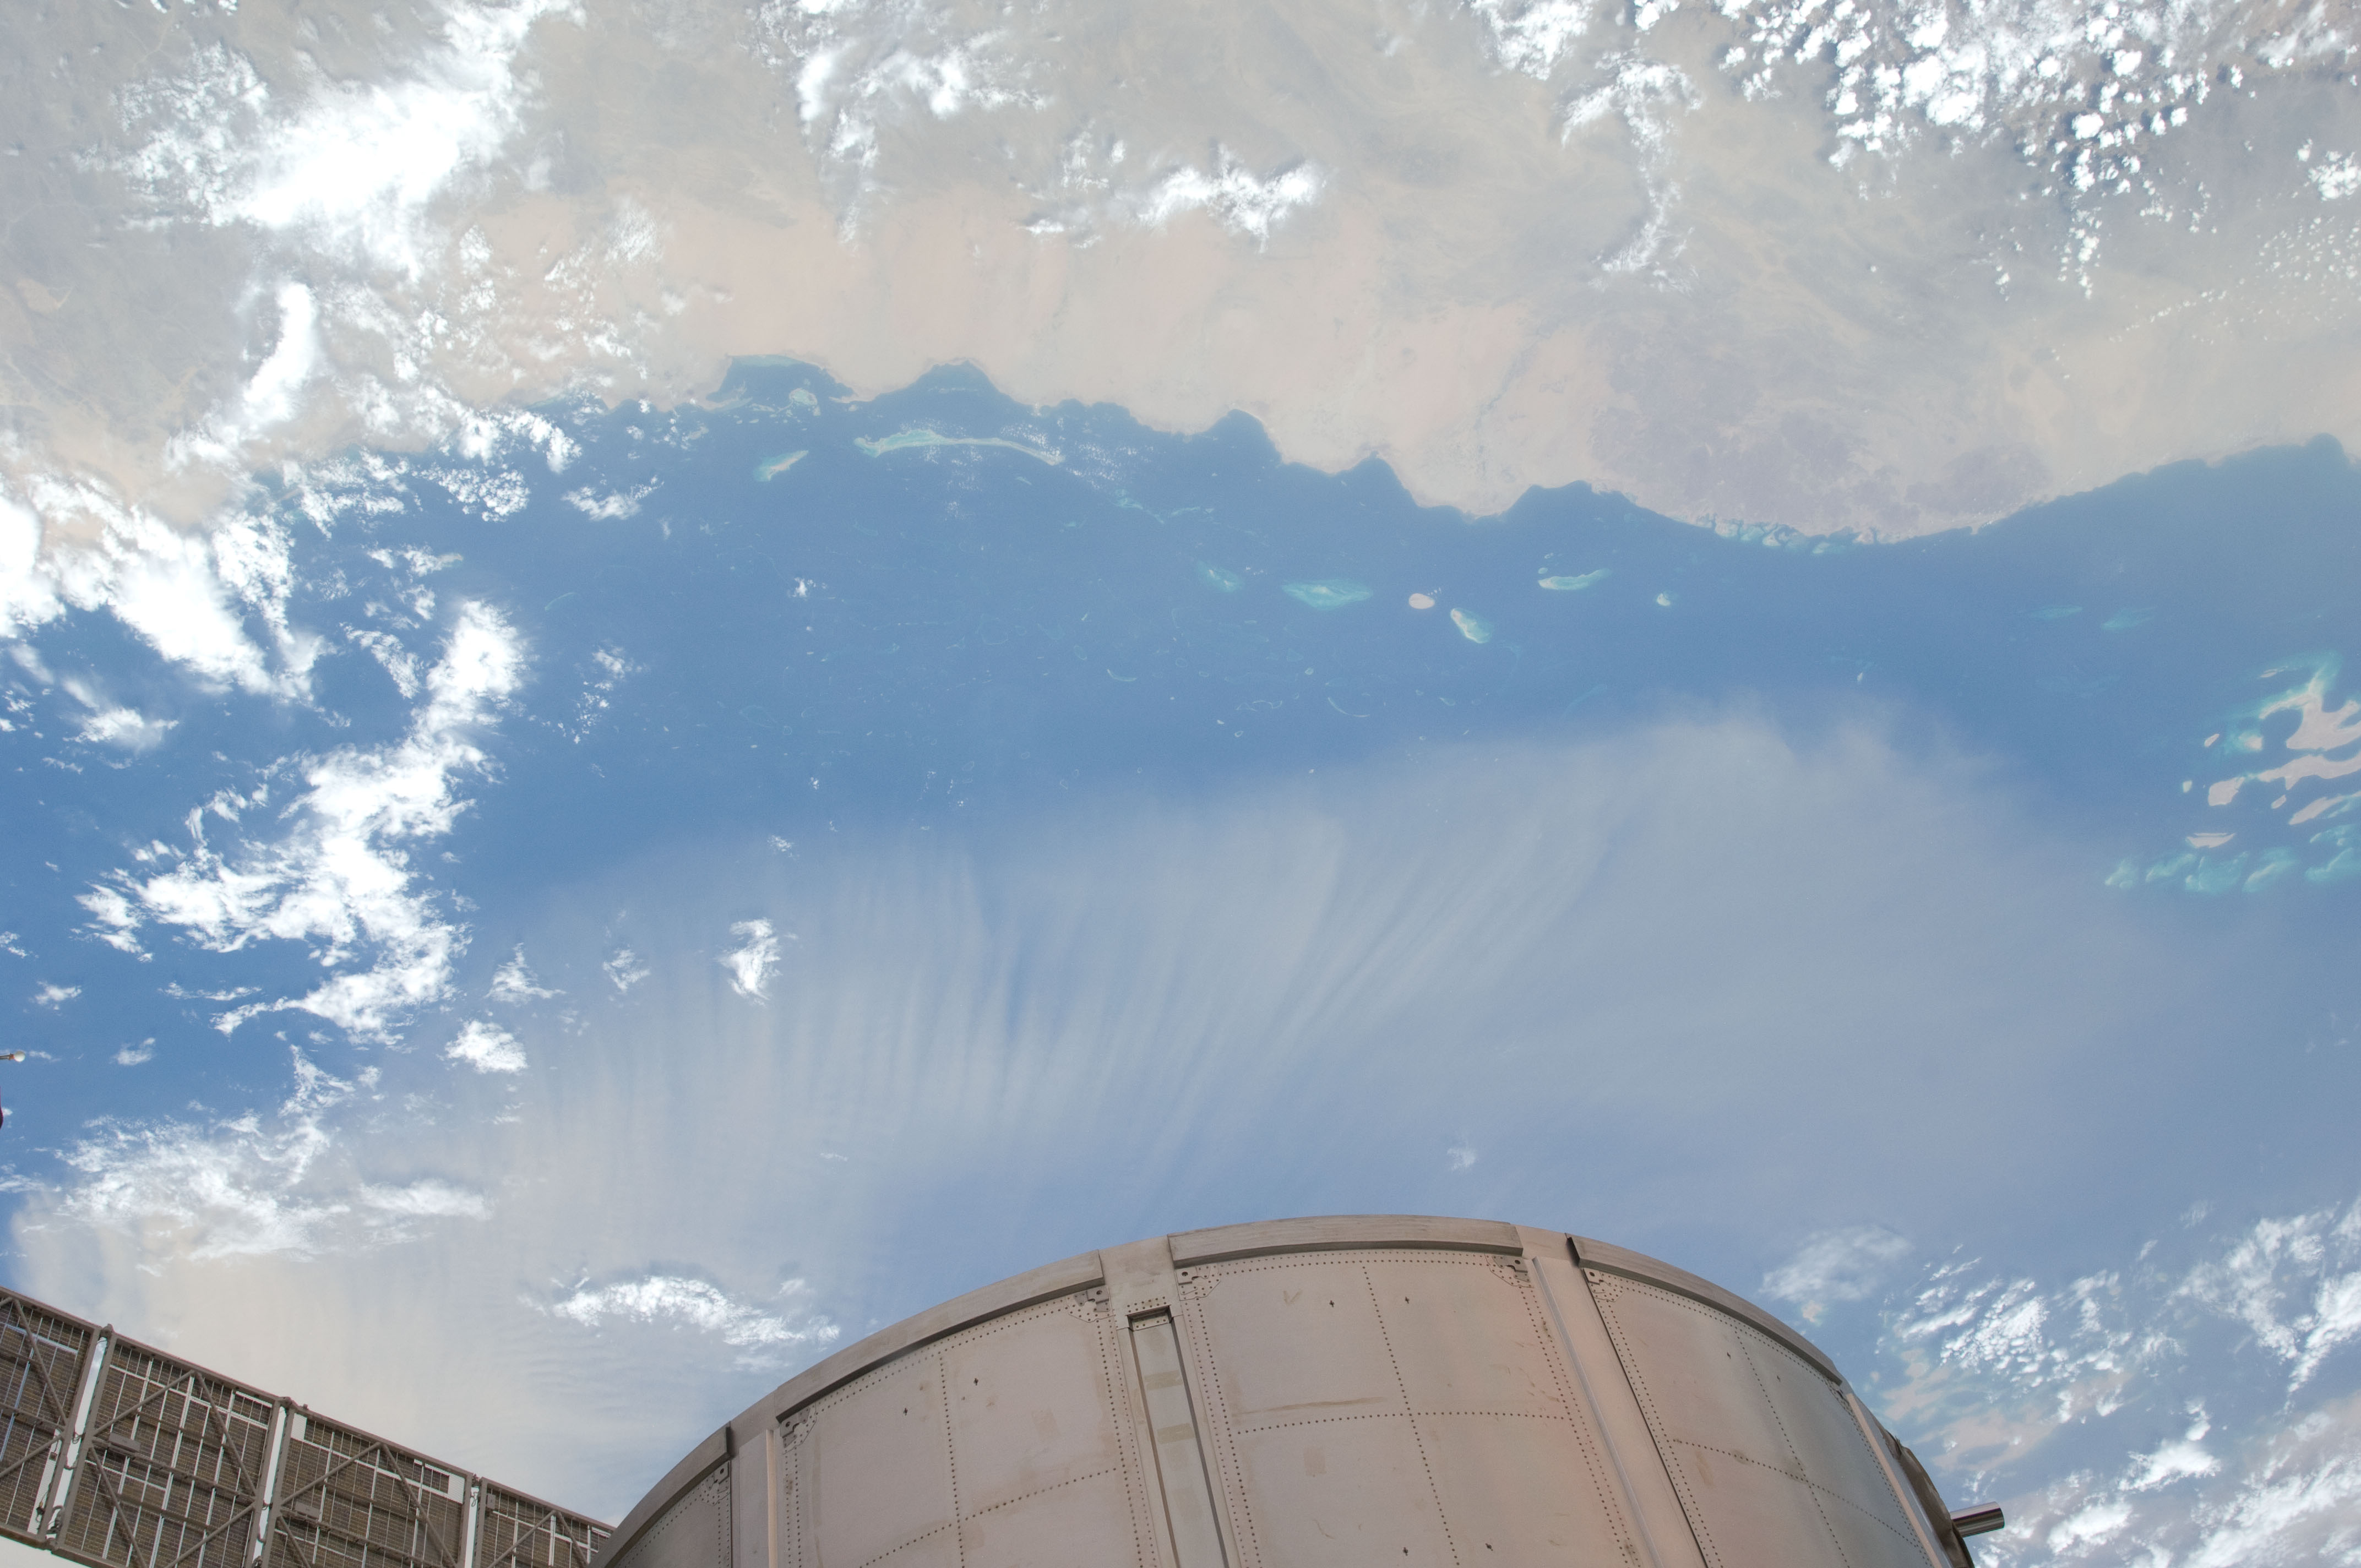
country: SAUDI ARABIA
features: CORAL REEFS, DUST CLOUD, RED SEA, ISS
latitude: 18.5
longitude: 40.5
